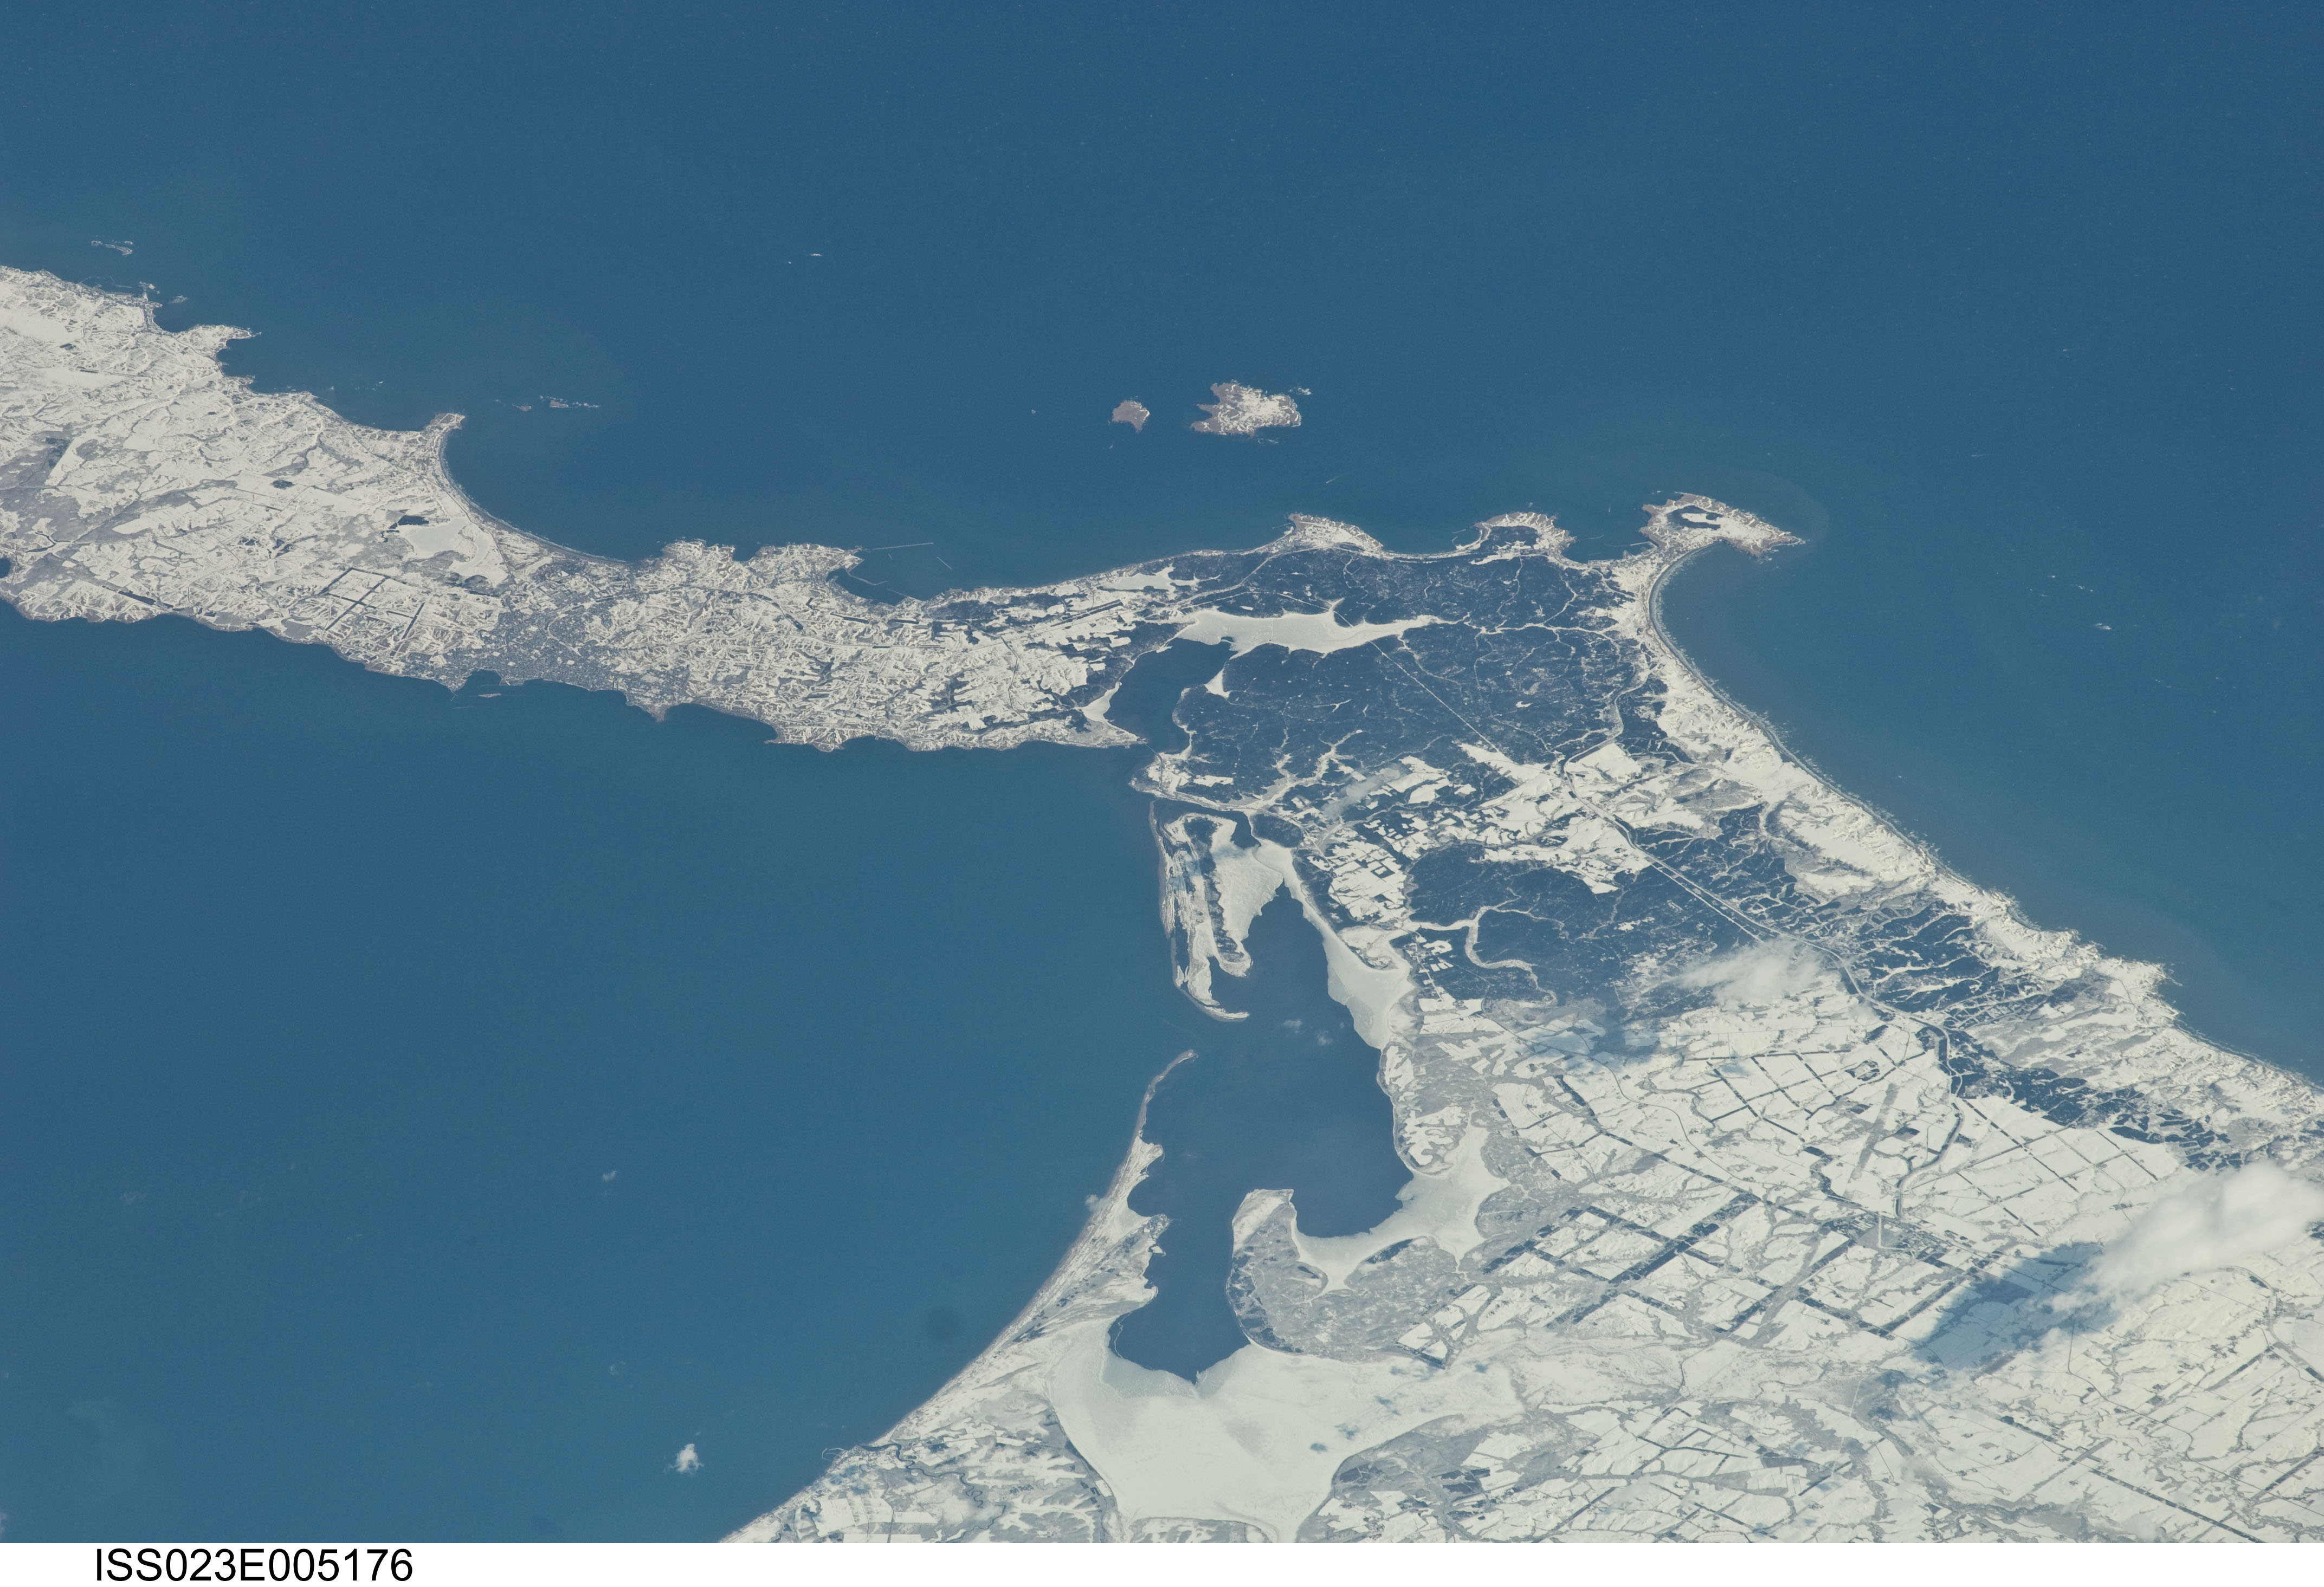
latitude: 43.3
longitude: 145.5
